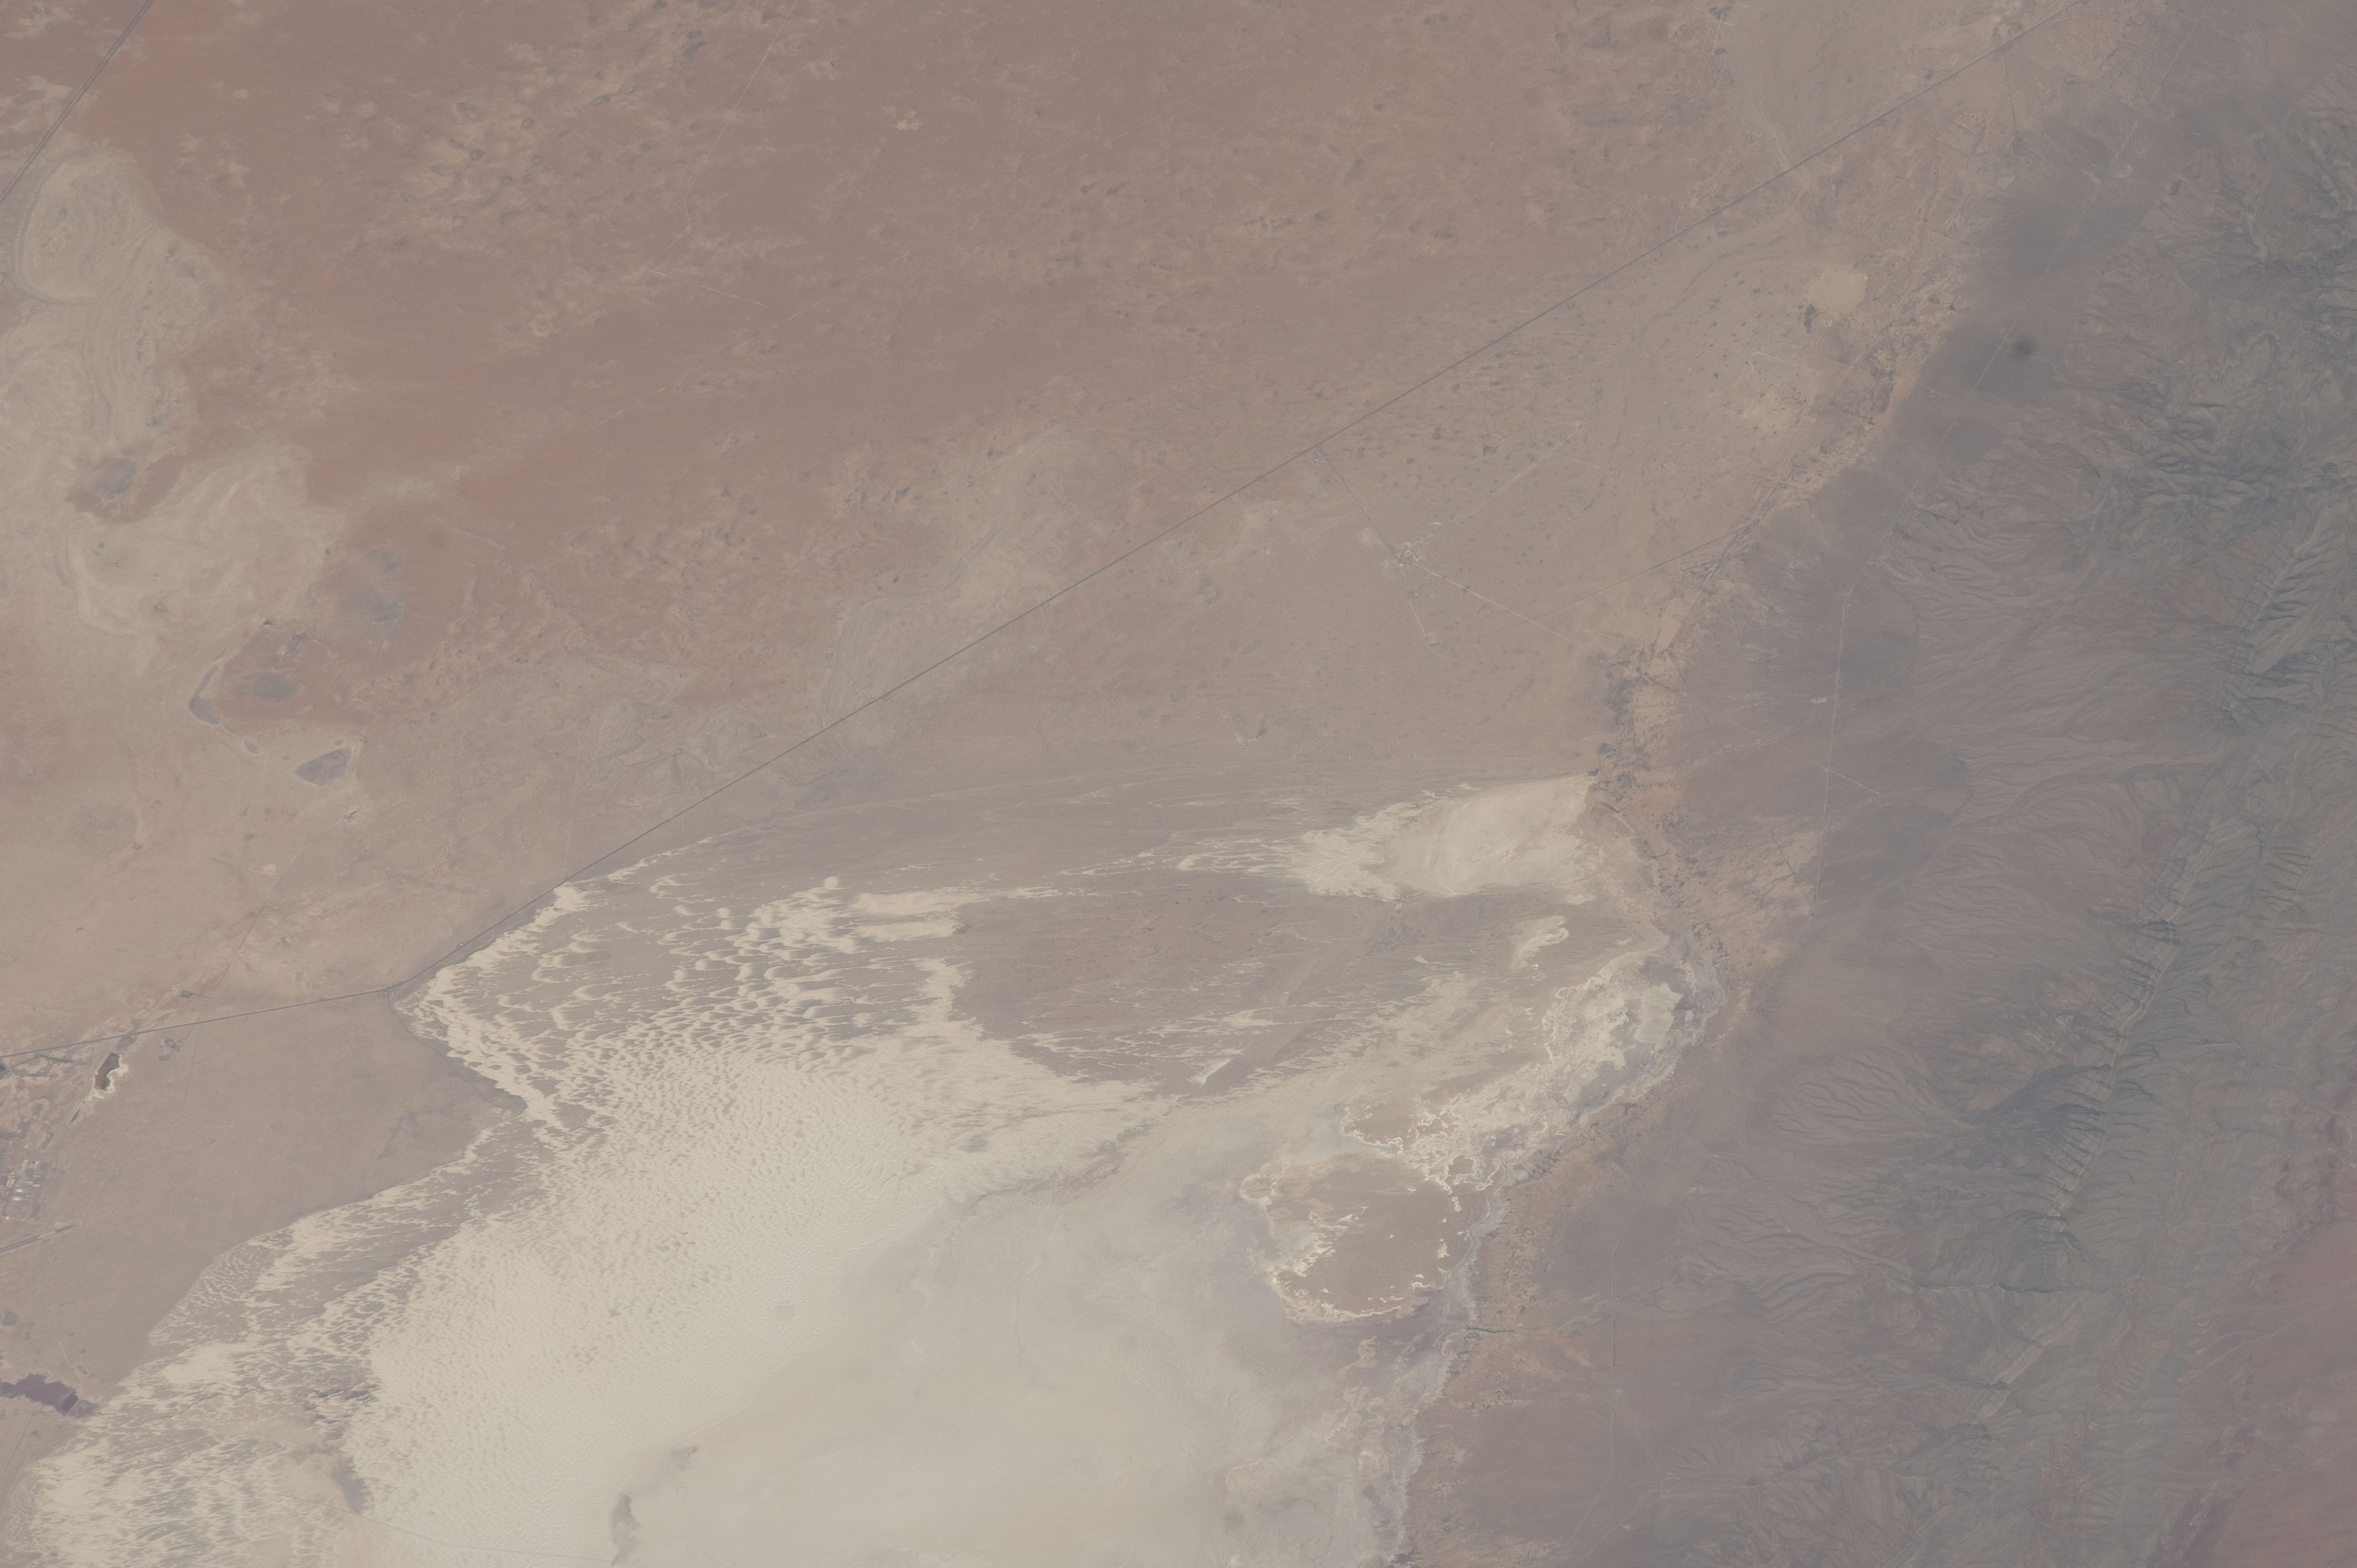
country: USA-NEW MEXICO
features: WHITE SANDS MISSLE RANGE, SAN ANDRES MTS.
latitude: 32.7
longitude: -106.4
